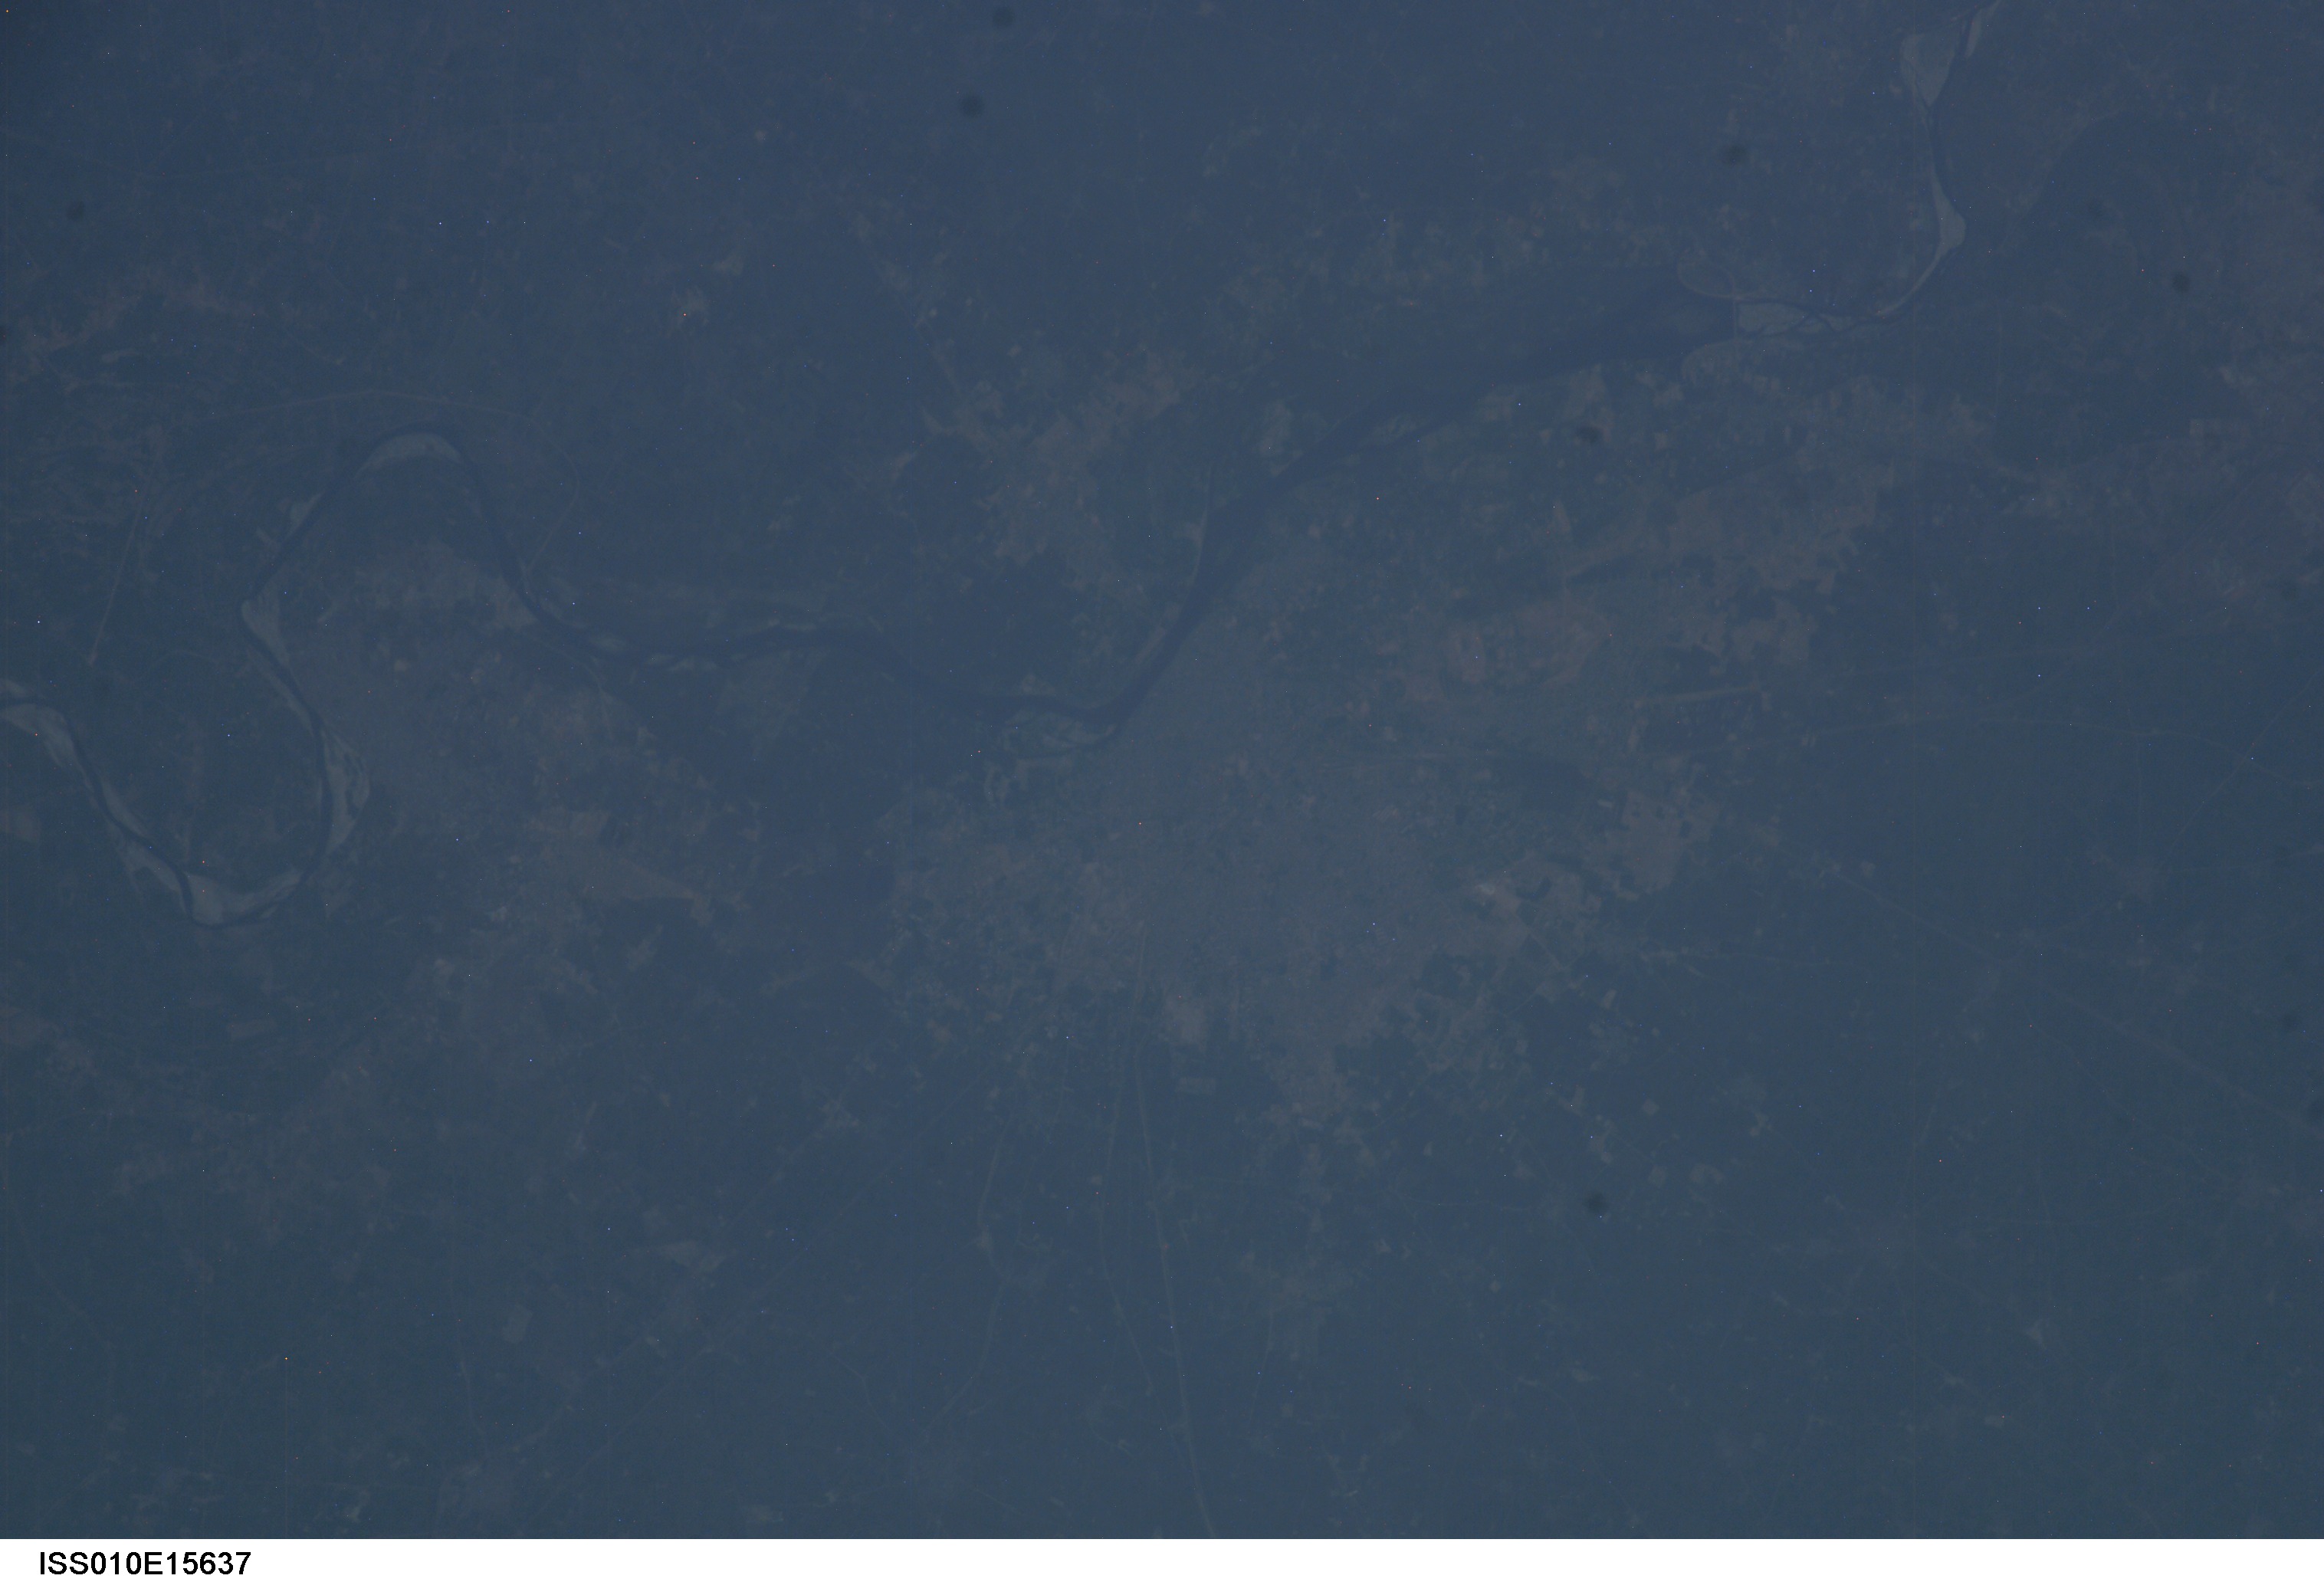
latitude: 27.5
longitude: 77.7
